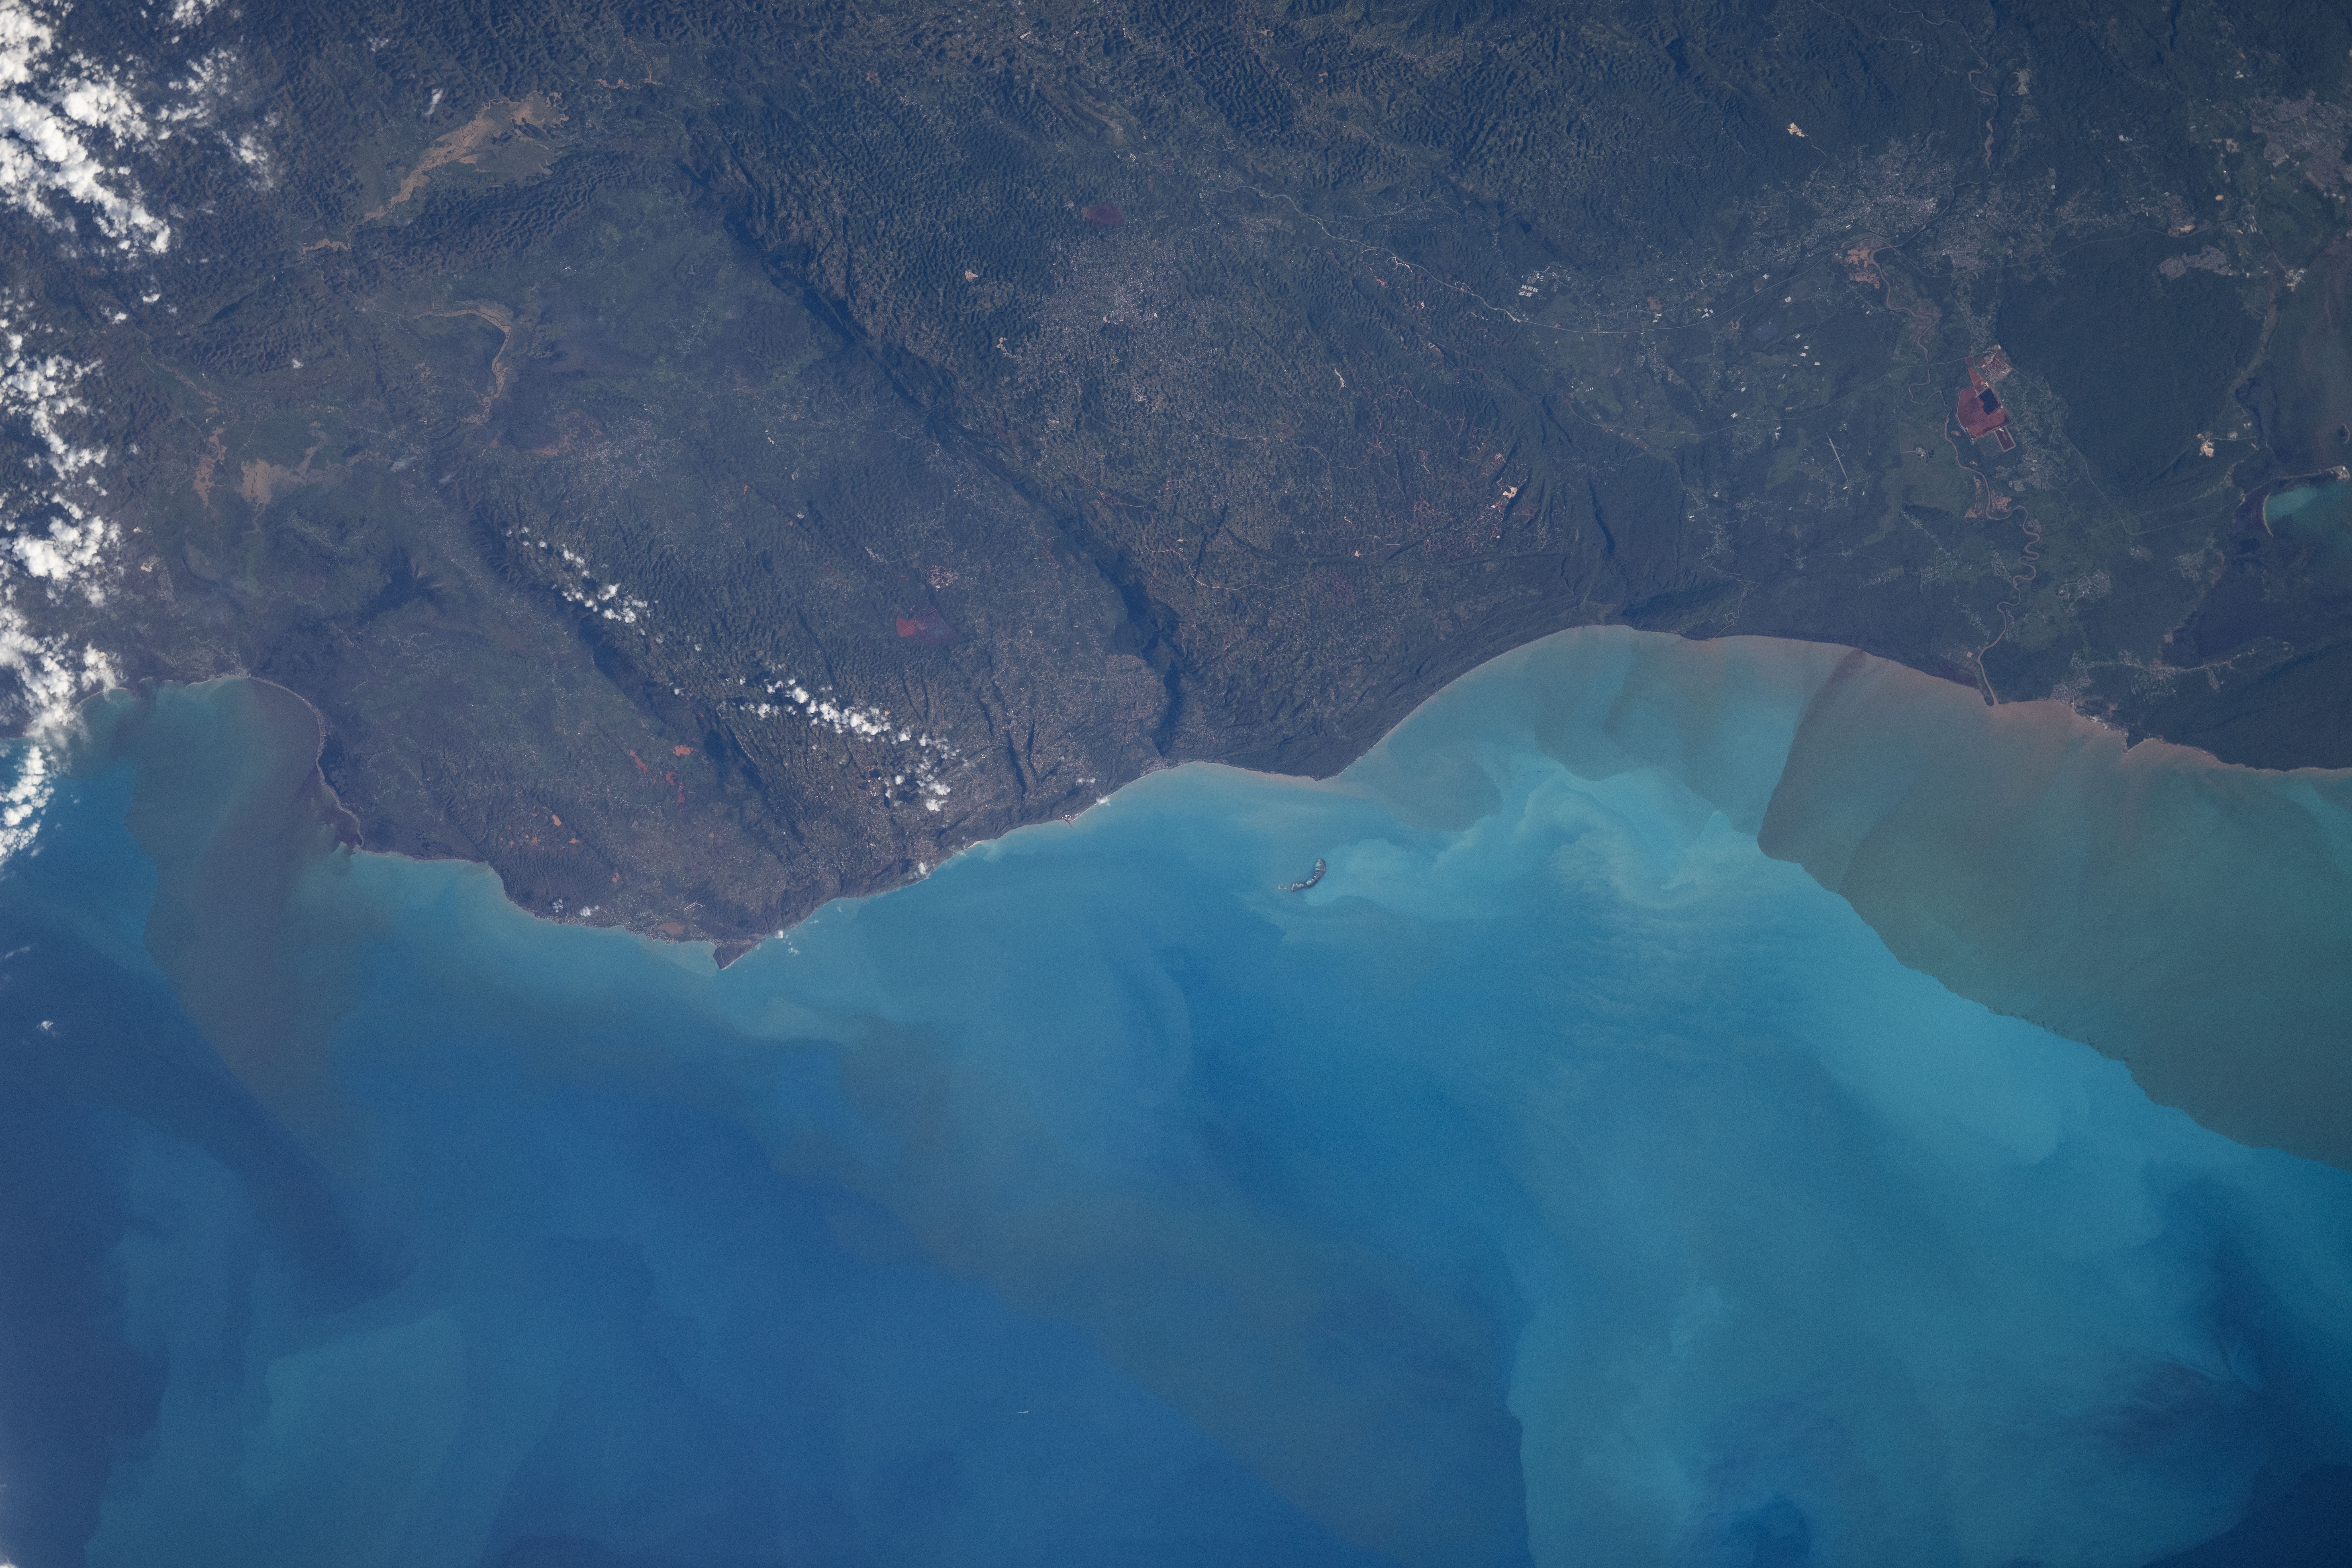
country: JAMAICA
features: FLOODING, TREASURE BEACH, BLACK RIVER, ROCKY POINT
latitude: 17.9
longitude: -77.5
